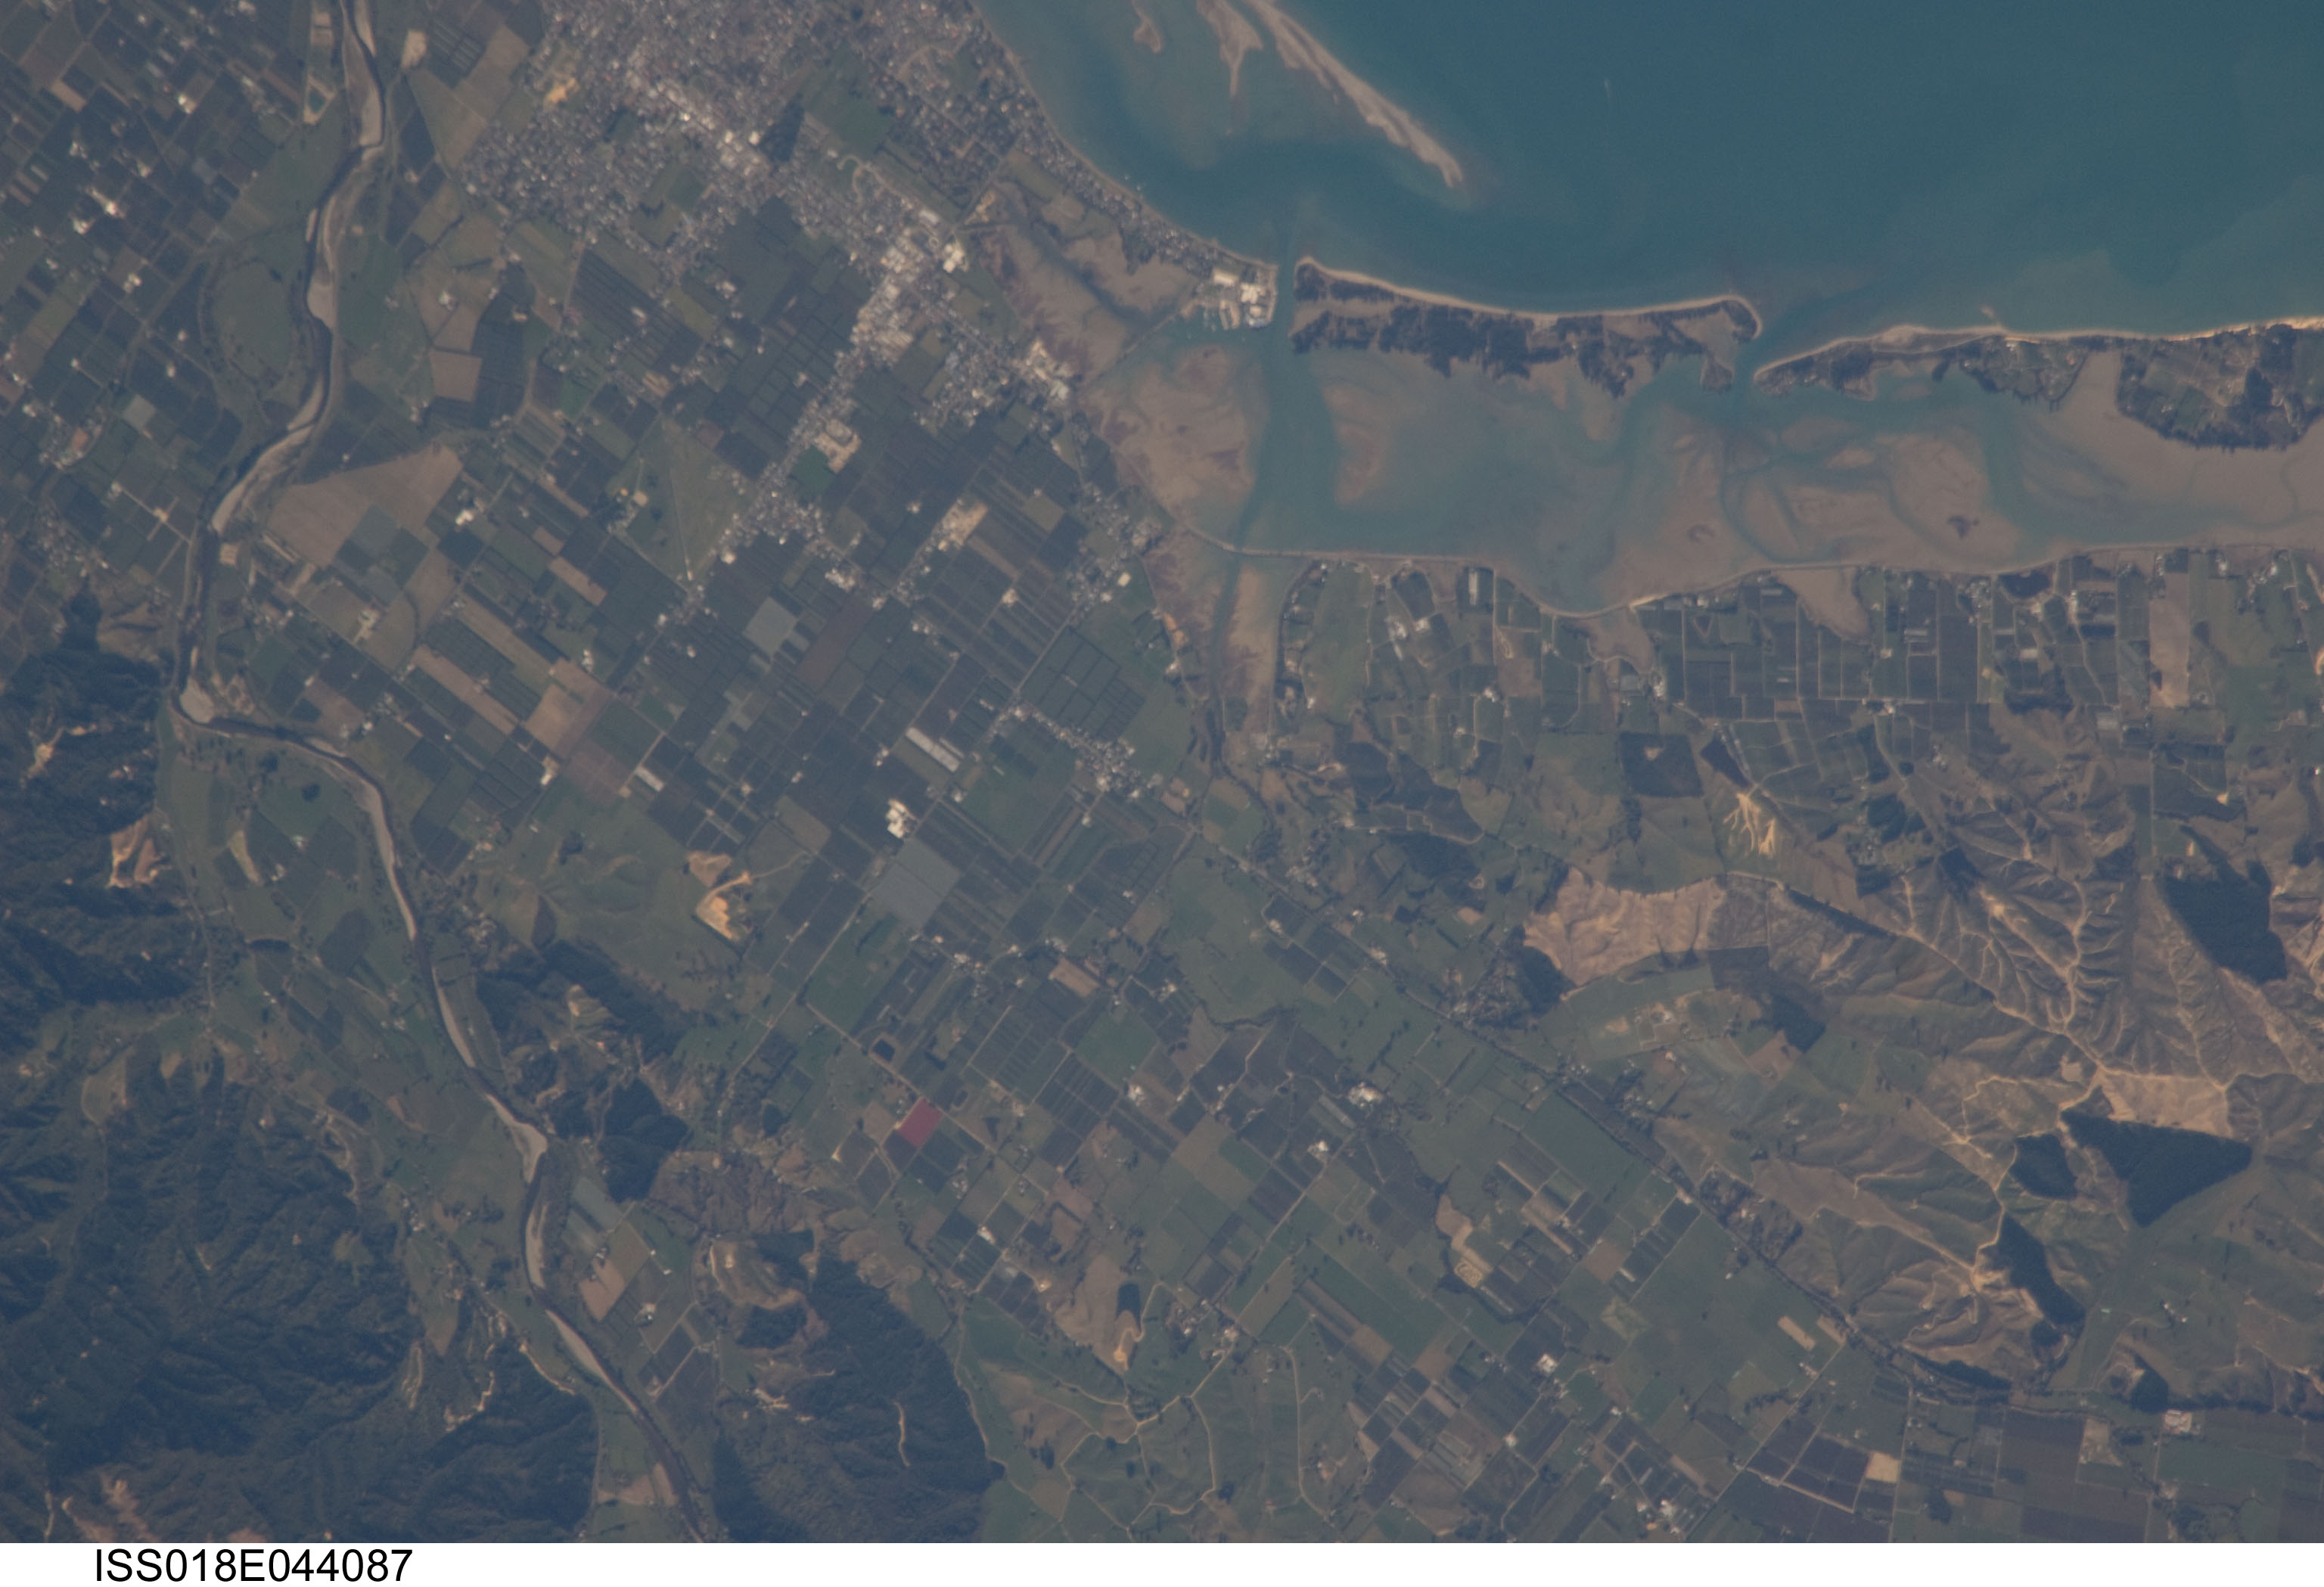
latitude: -41.1
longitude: 173.0
